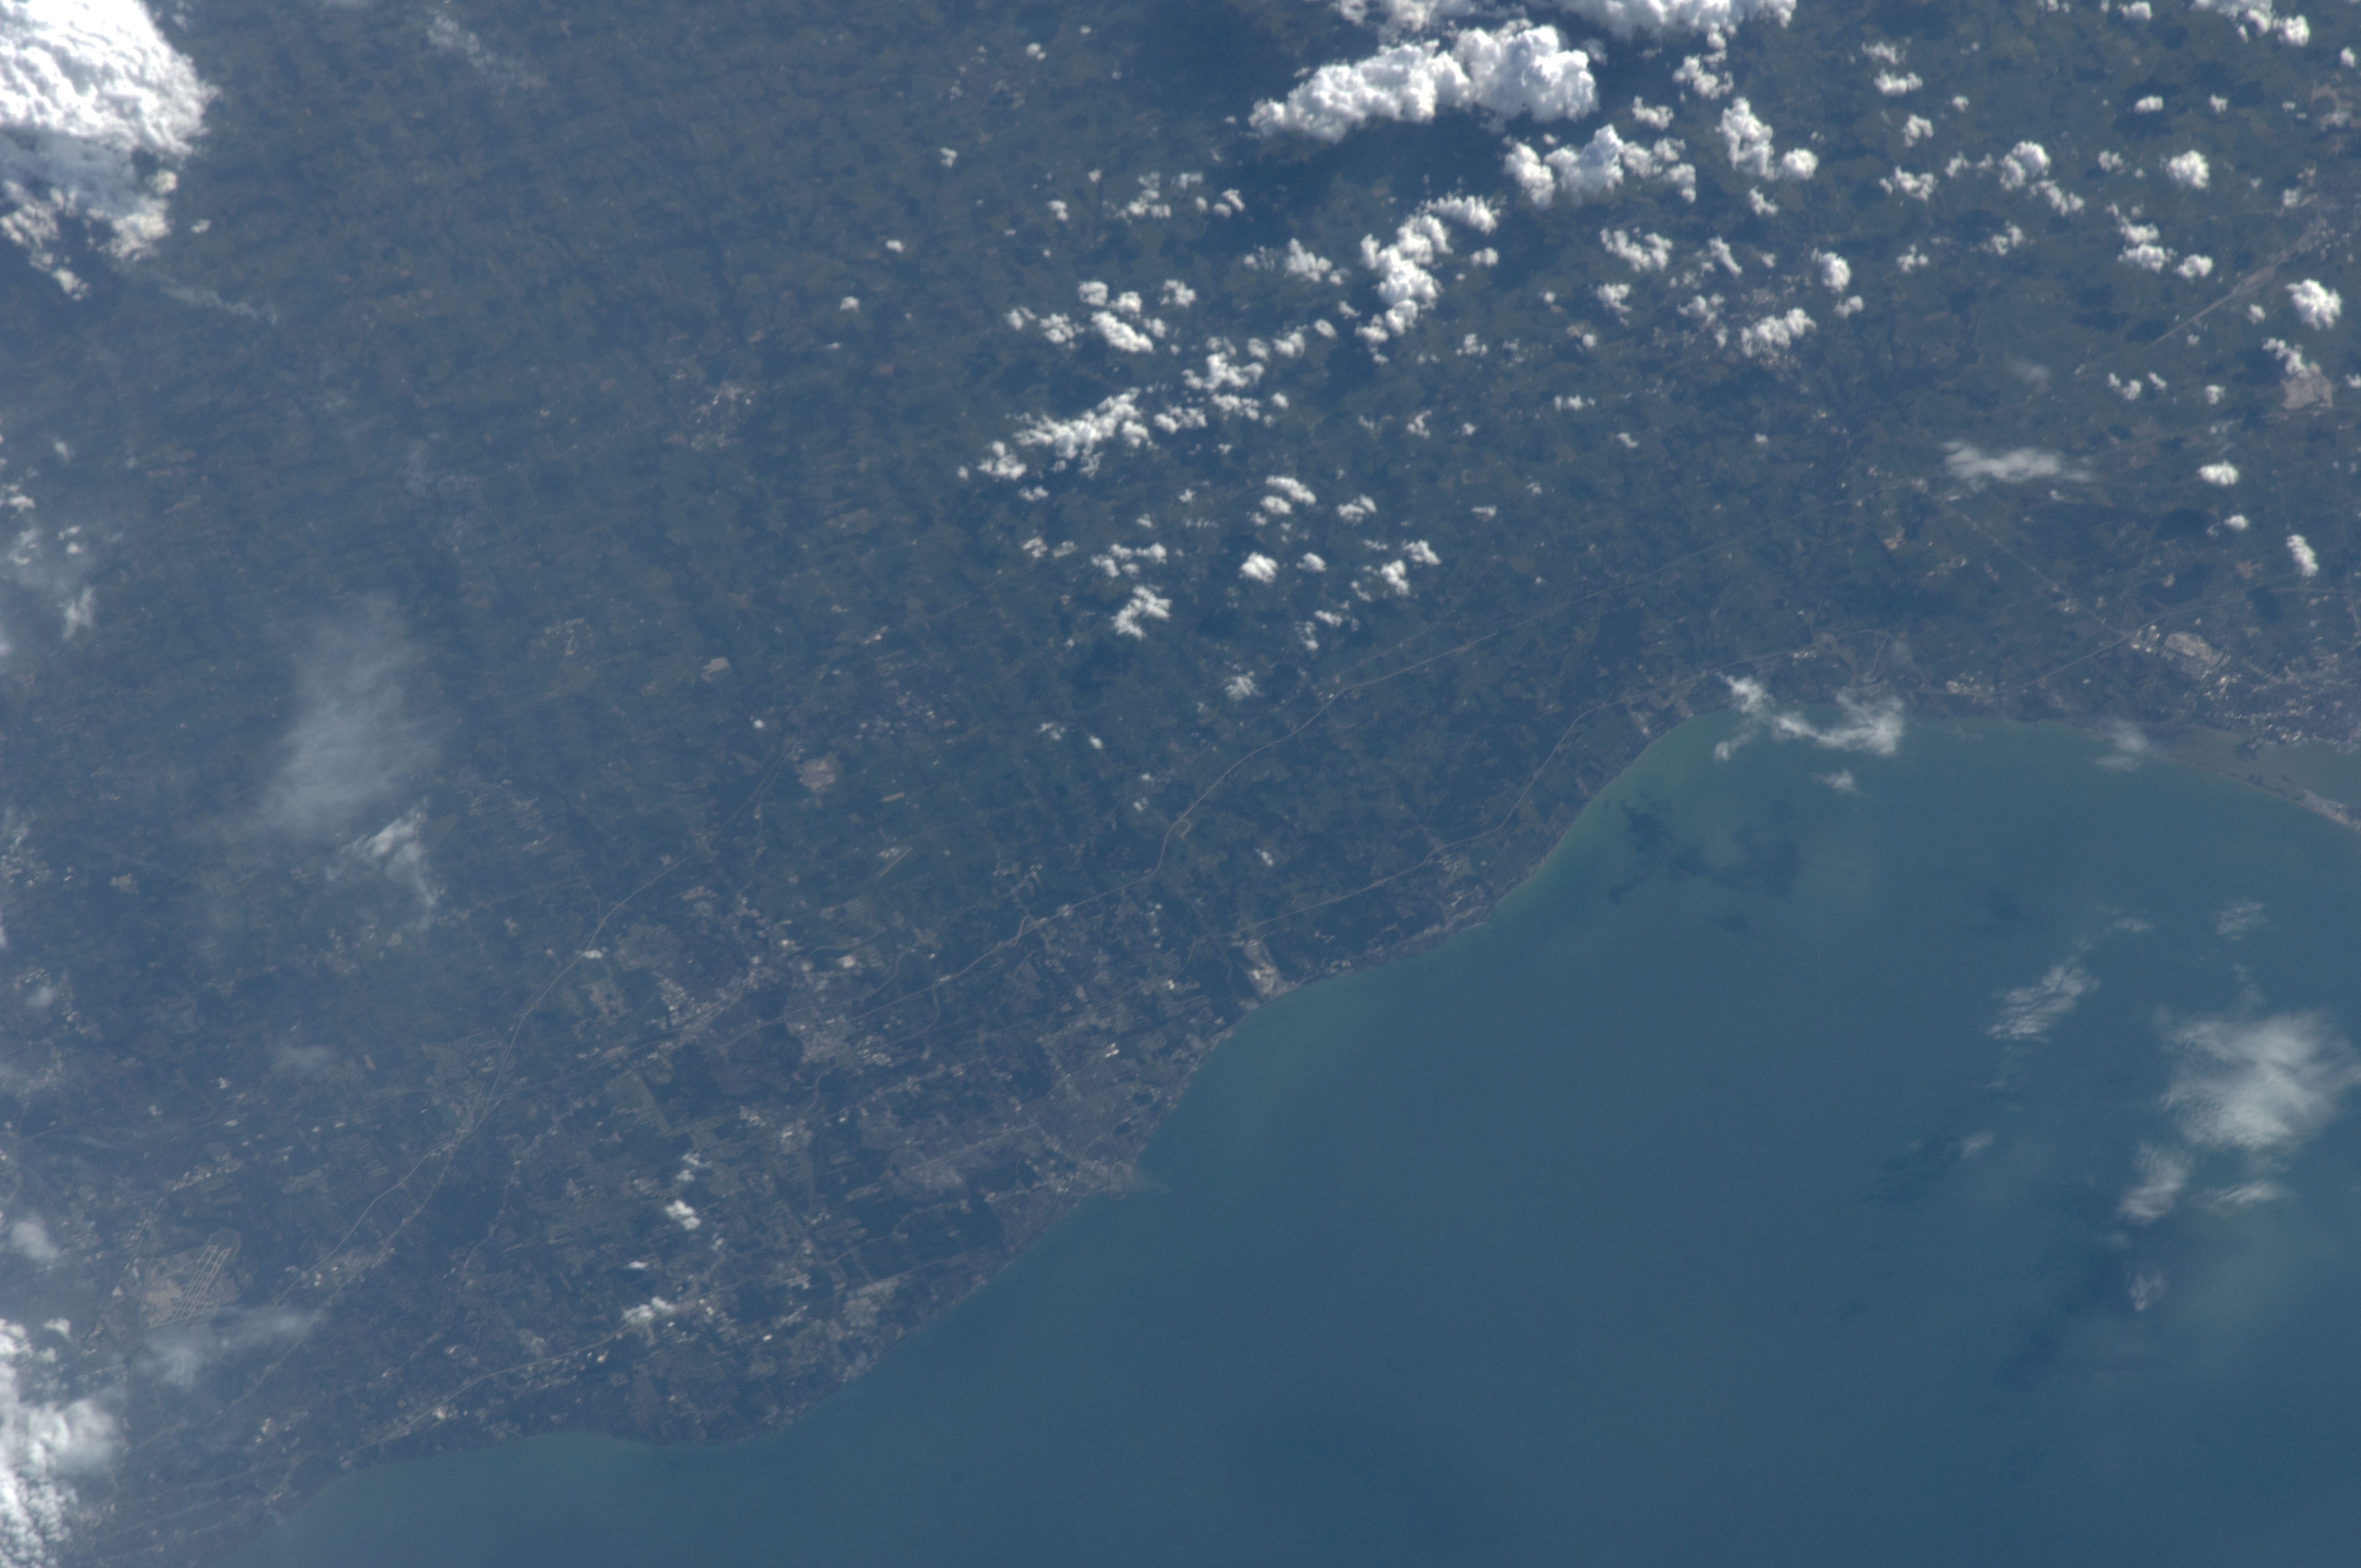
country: USA-OHIO
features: L. ERIE, AGR., LORAIN, SANDUSKY B.
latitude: 41.4
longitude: -82.4
